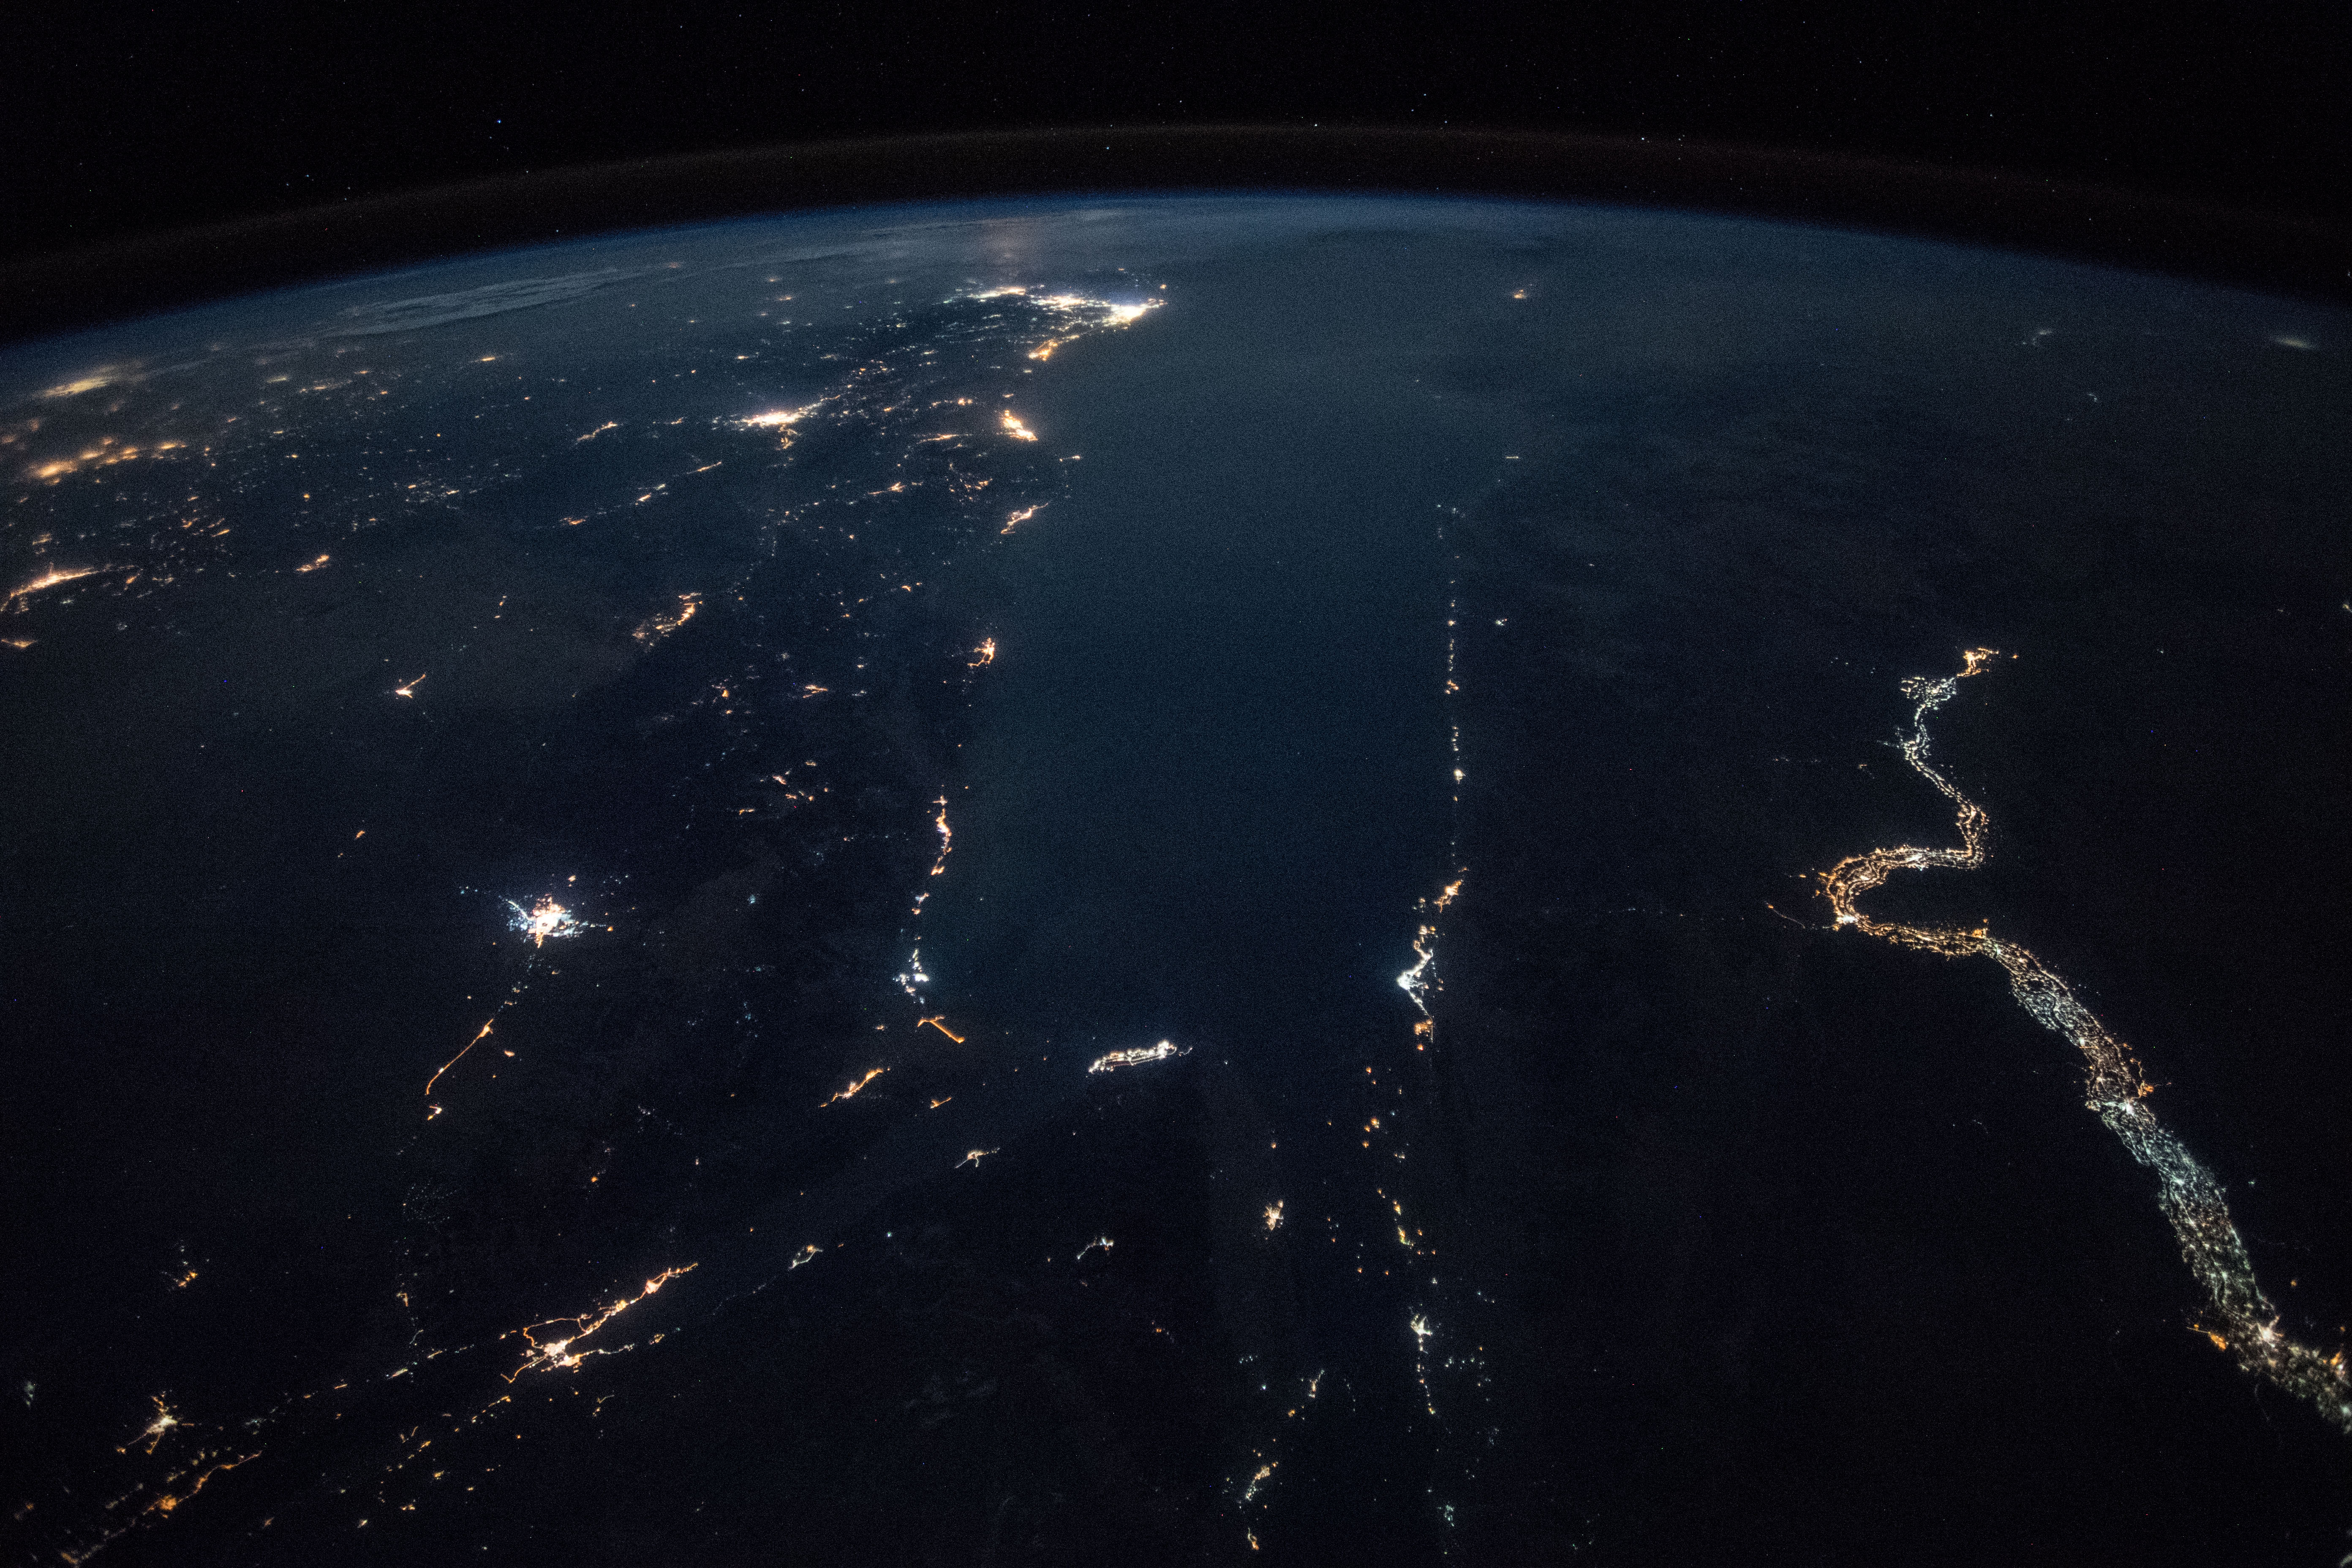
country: SAUDI ARABIA
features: GULF OF SUEZ, GULF OF AQABA, HEJAZ MOUNTAINS, TABUK CITY, RAS MOHAMMED CITY, SHARM EL-SHEIKH CITY, NILE RIVER, EARTH LIMB, NIGHT
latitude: 27.2
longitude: 34.9
